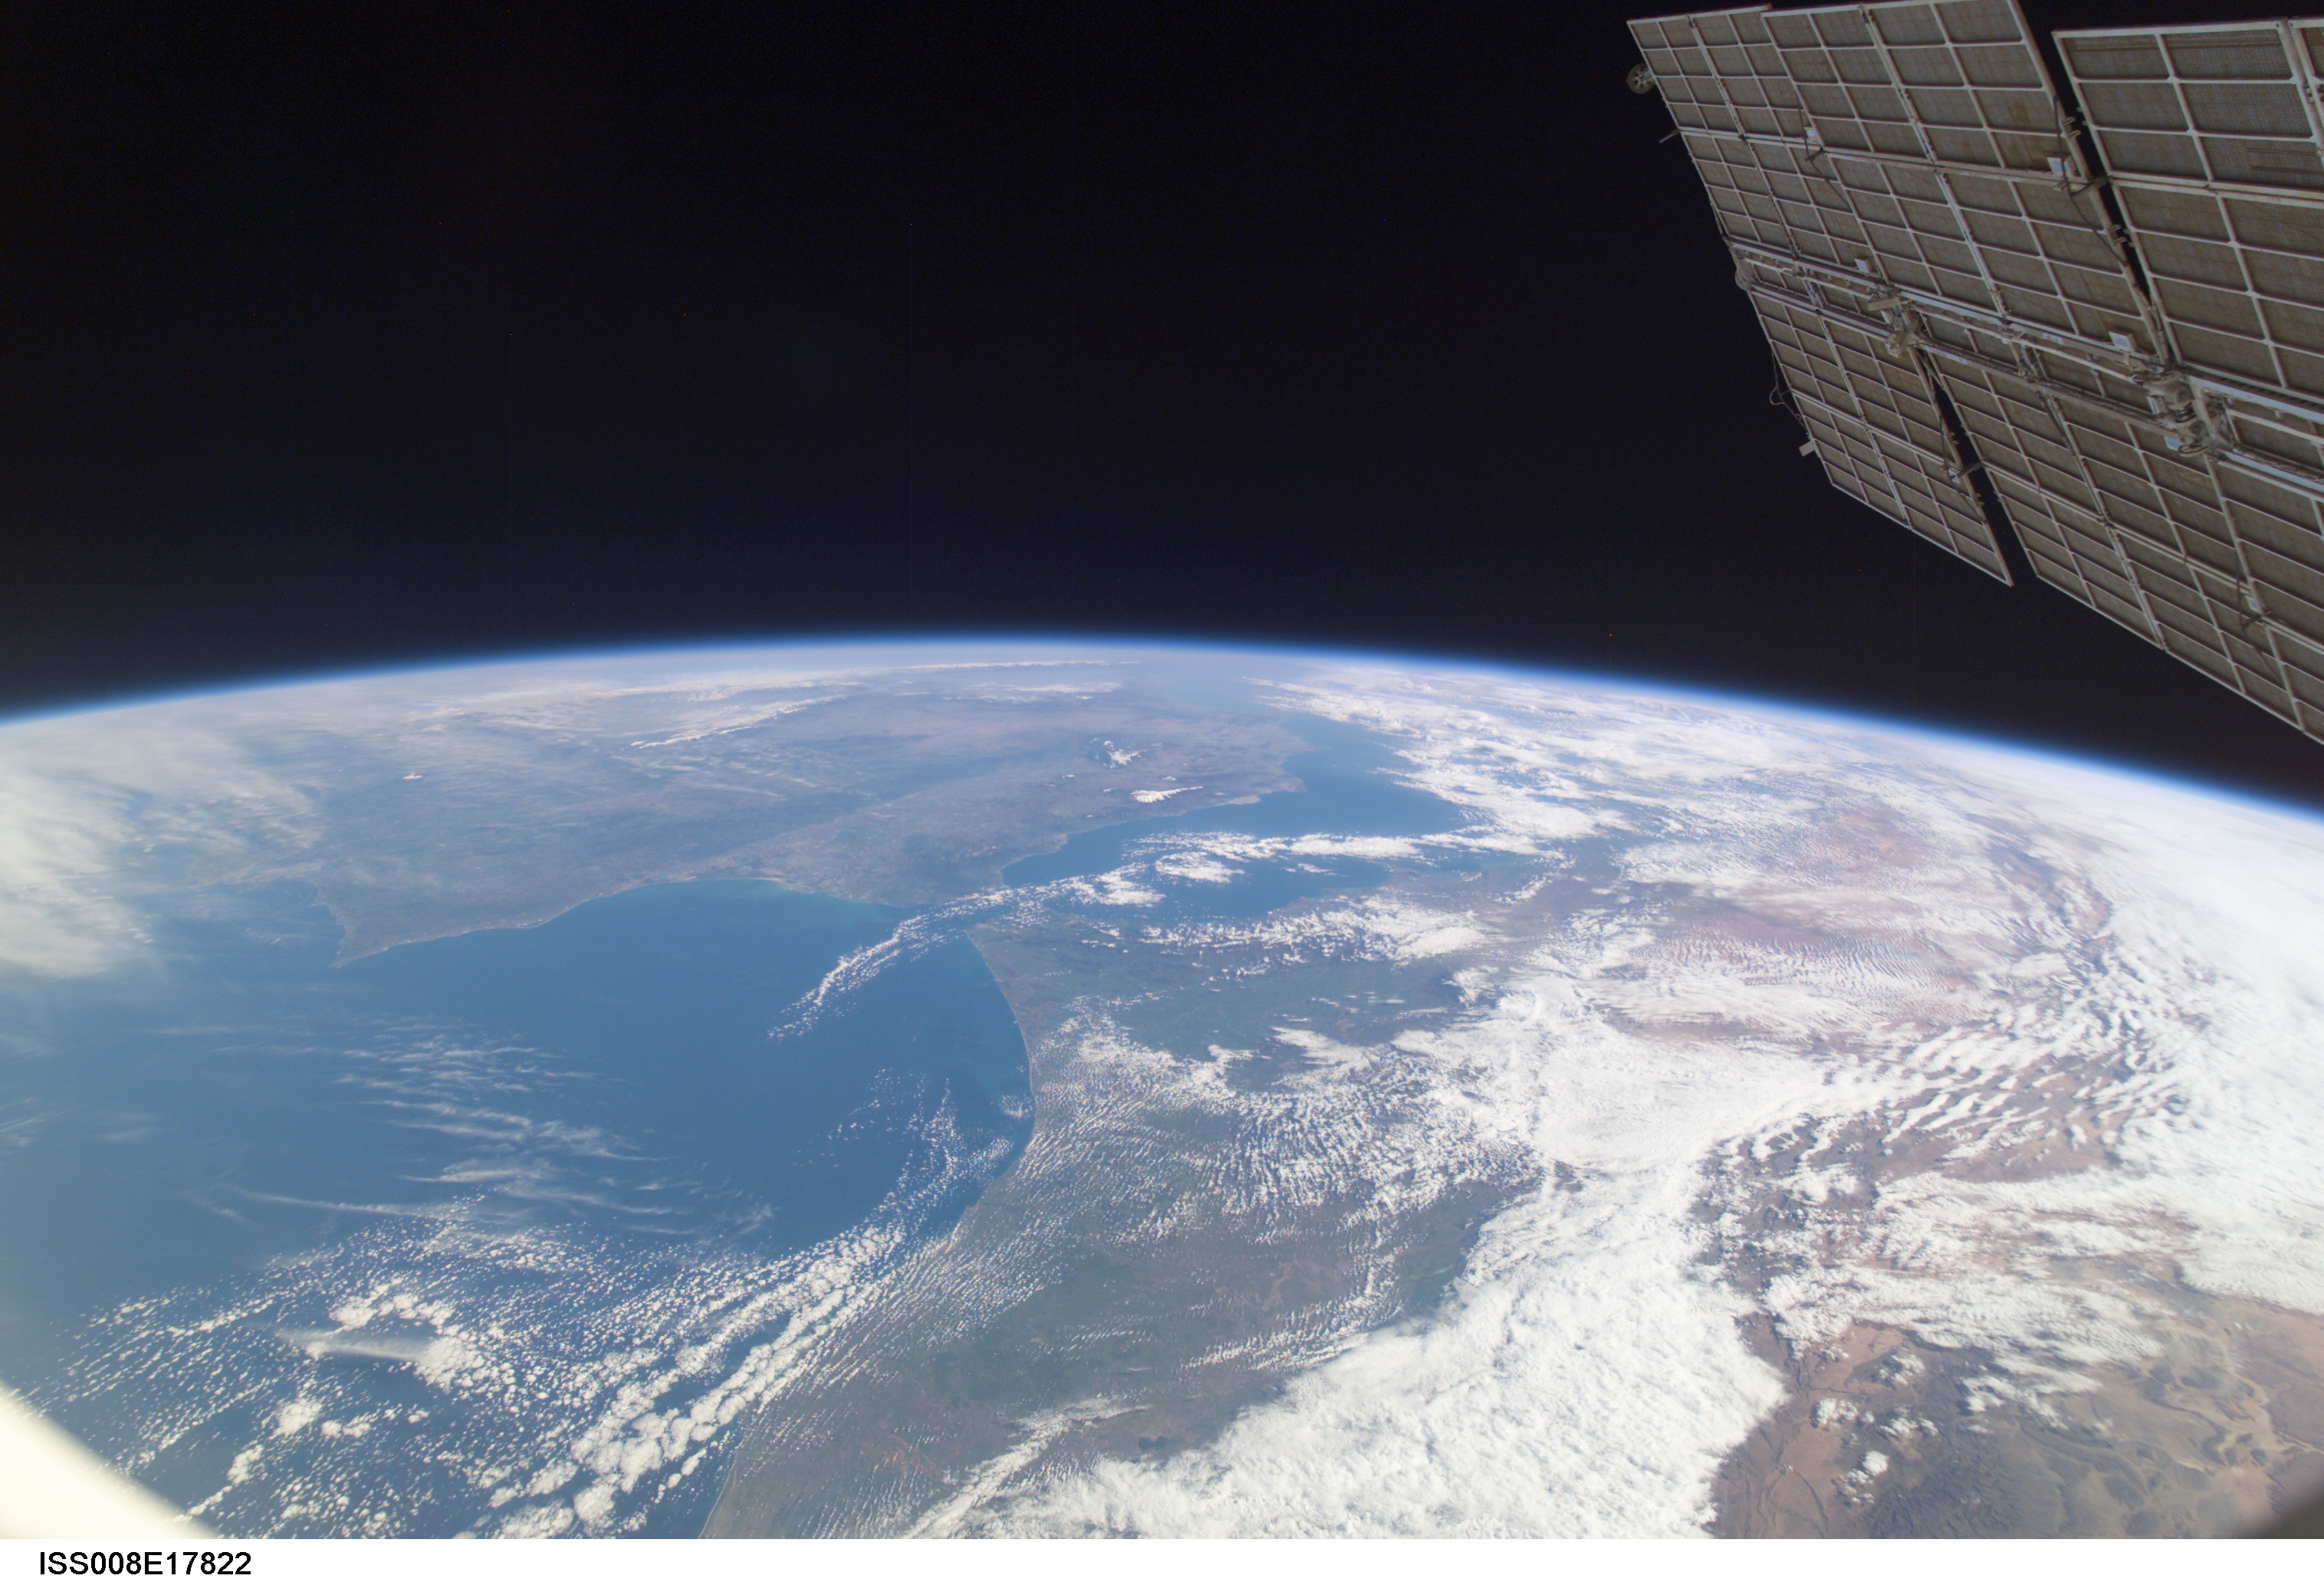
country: MOROCCO
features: STRAIT OF GIBRALTAR, ALBORAN S., ATMOSPHERIC LIMB
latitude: 34.0
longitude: -5.5
